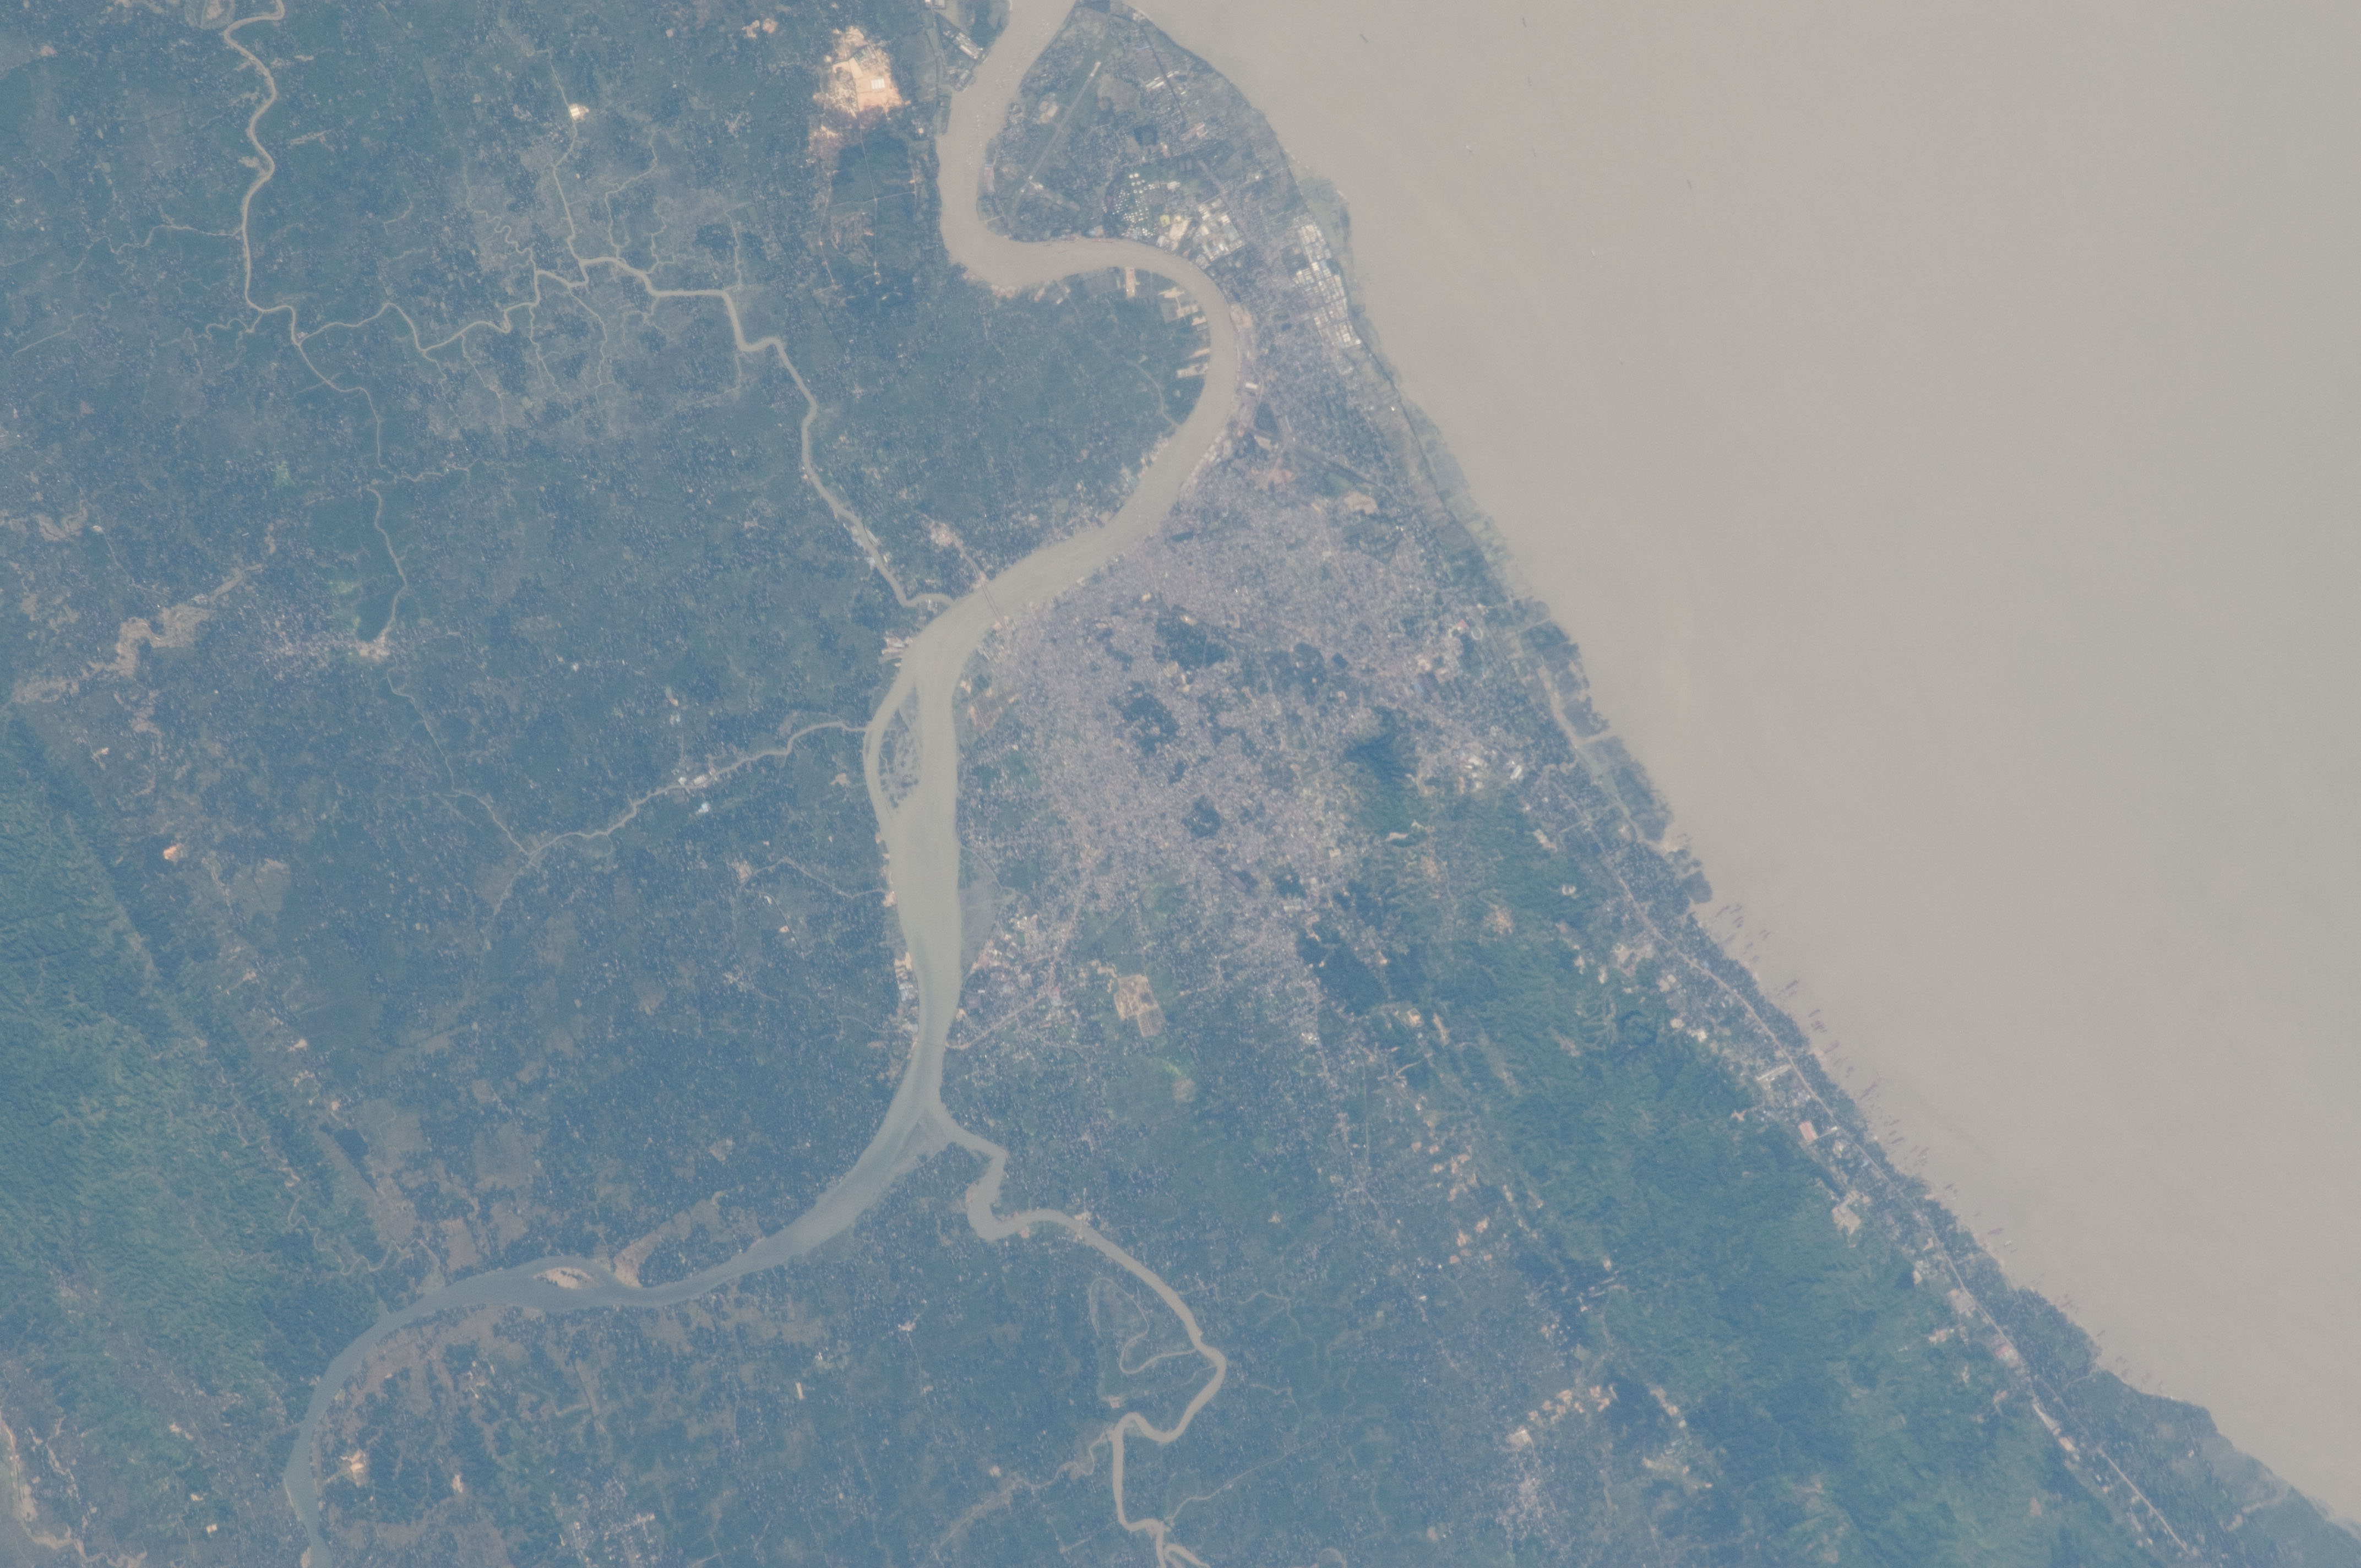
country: BANGLADESH
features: KARNAPHULI R., CHITTAGONG
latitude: 22.4
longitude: 91.8
